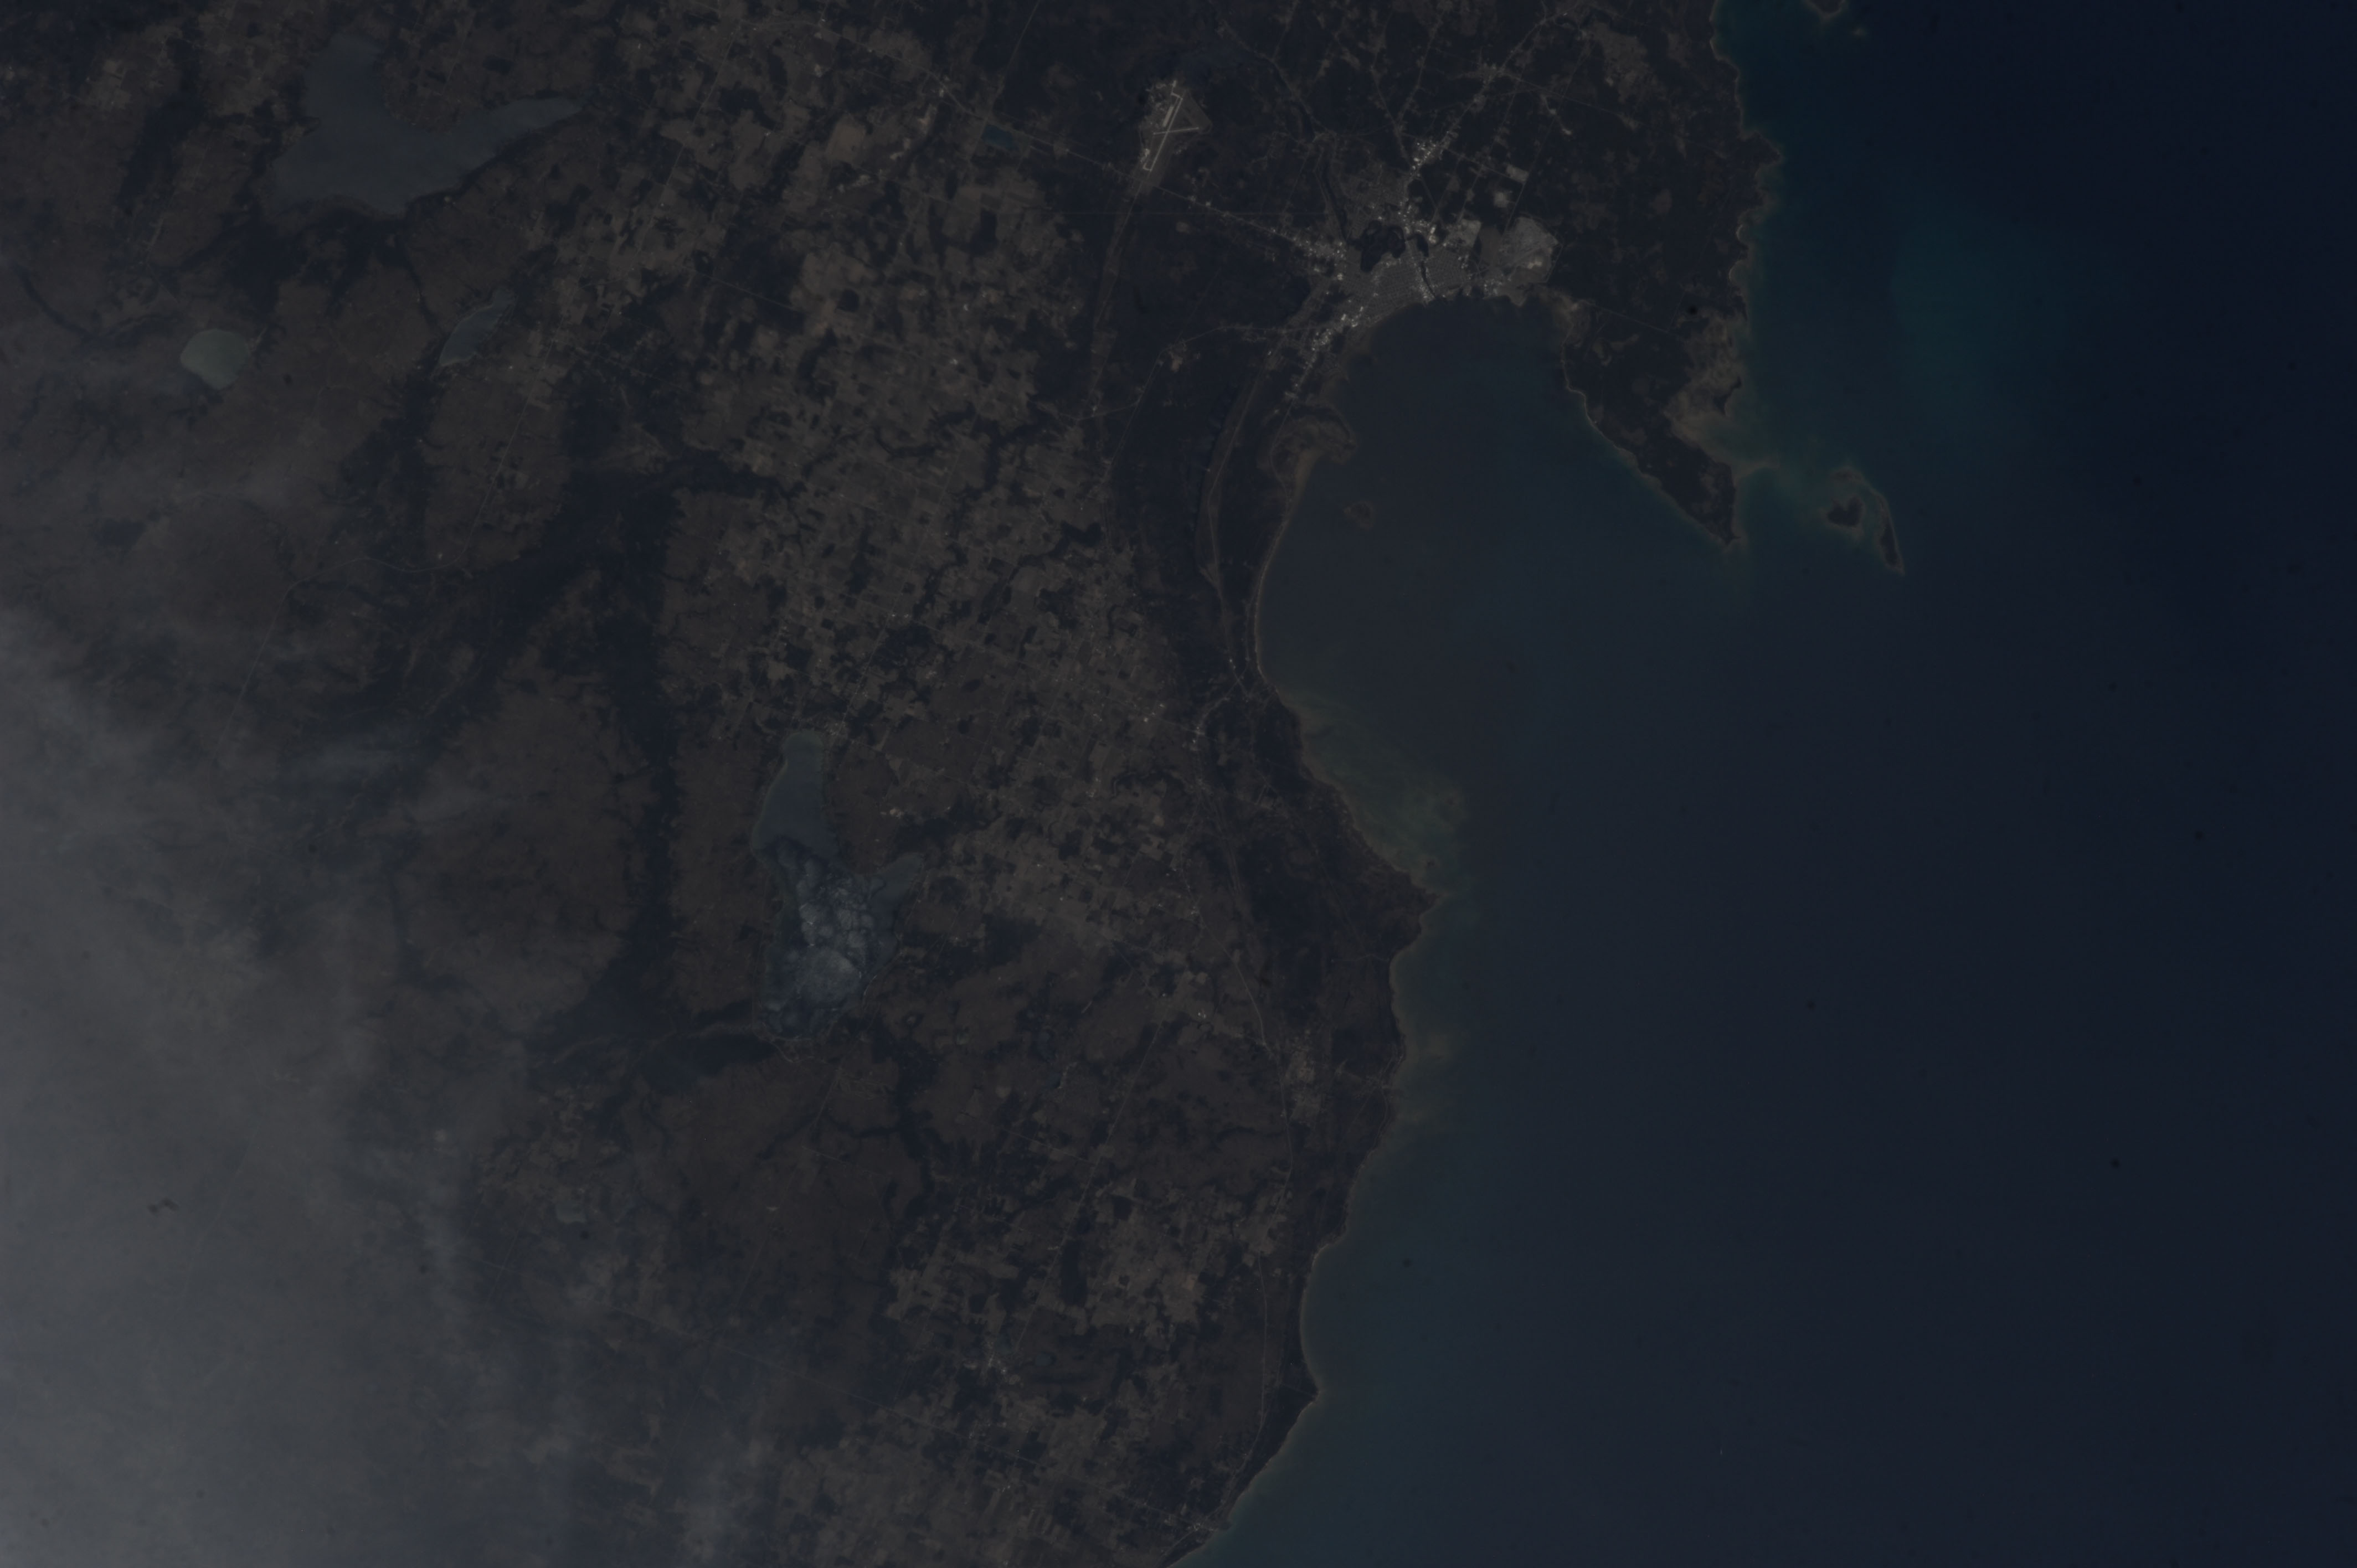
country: USA-MICHIGAN
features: ALPENA, THUNDER BAY, FARMLAND, LAKE HURON
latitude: 44.9
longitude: -83.5
